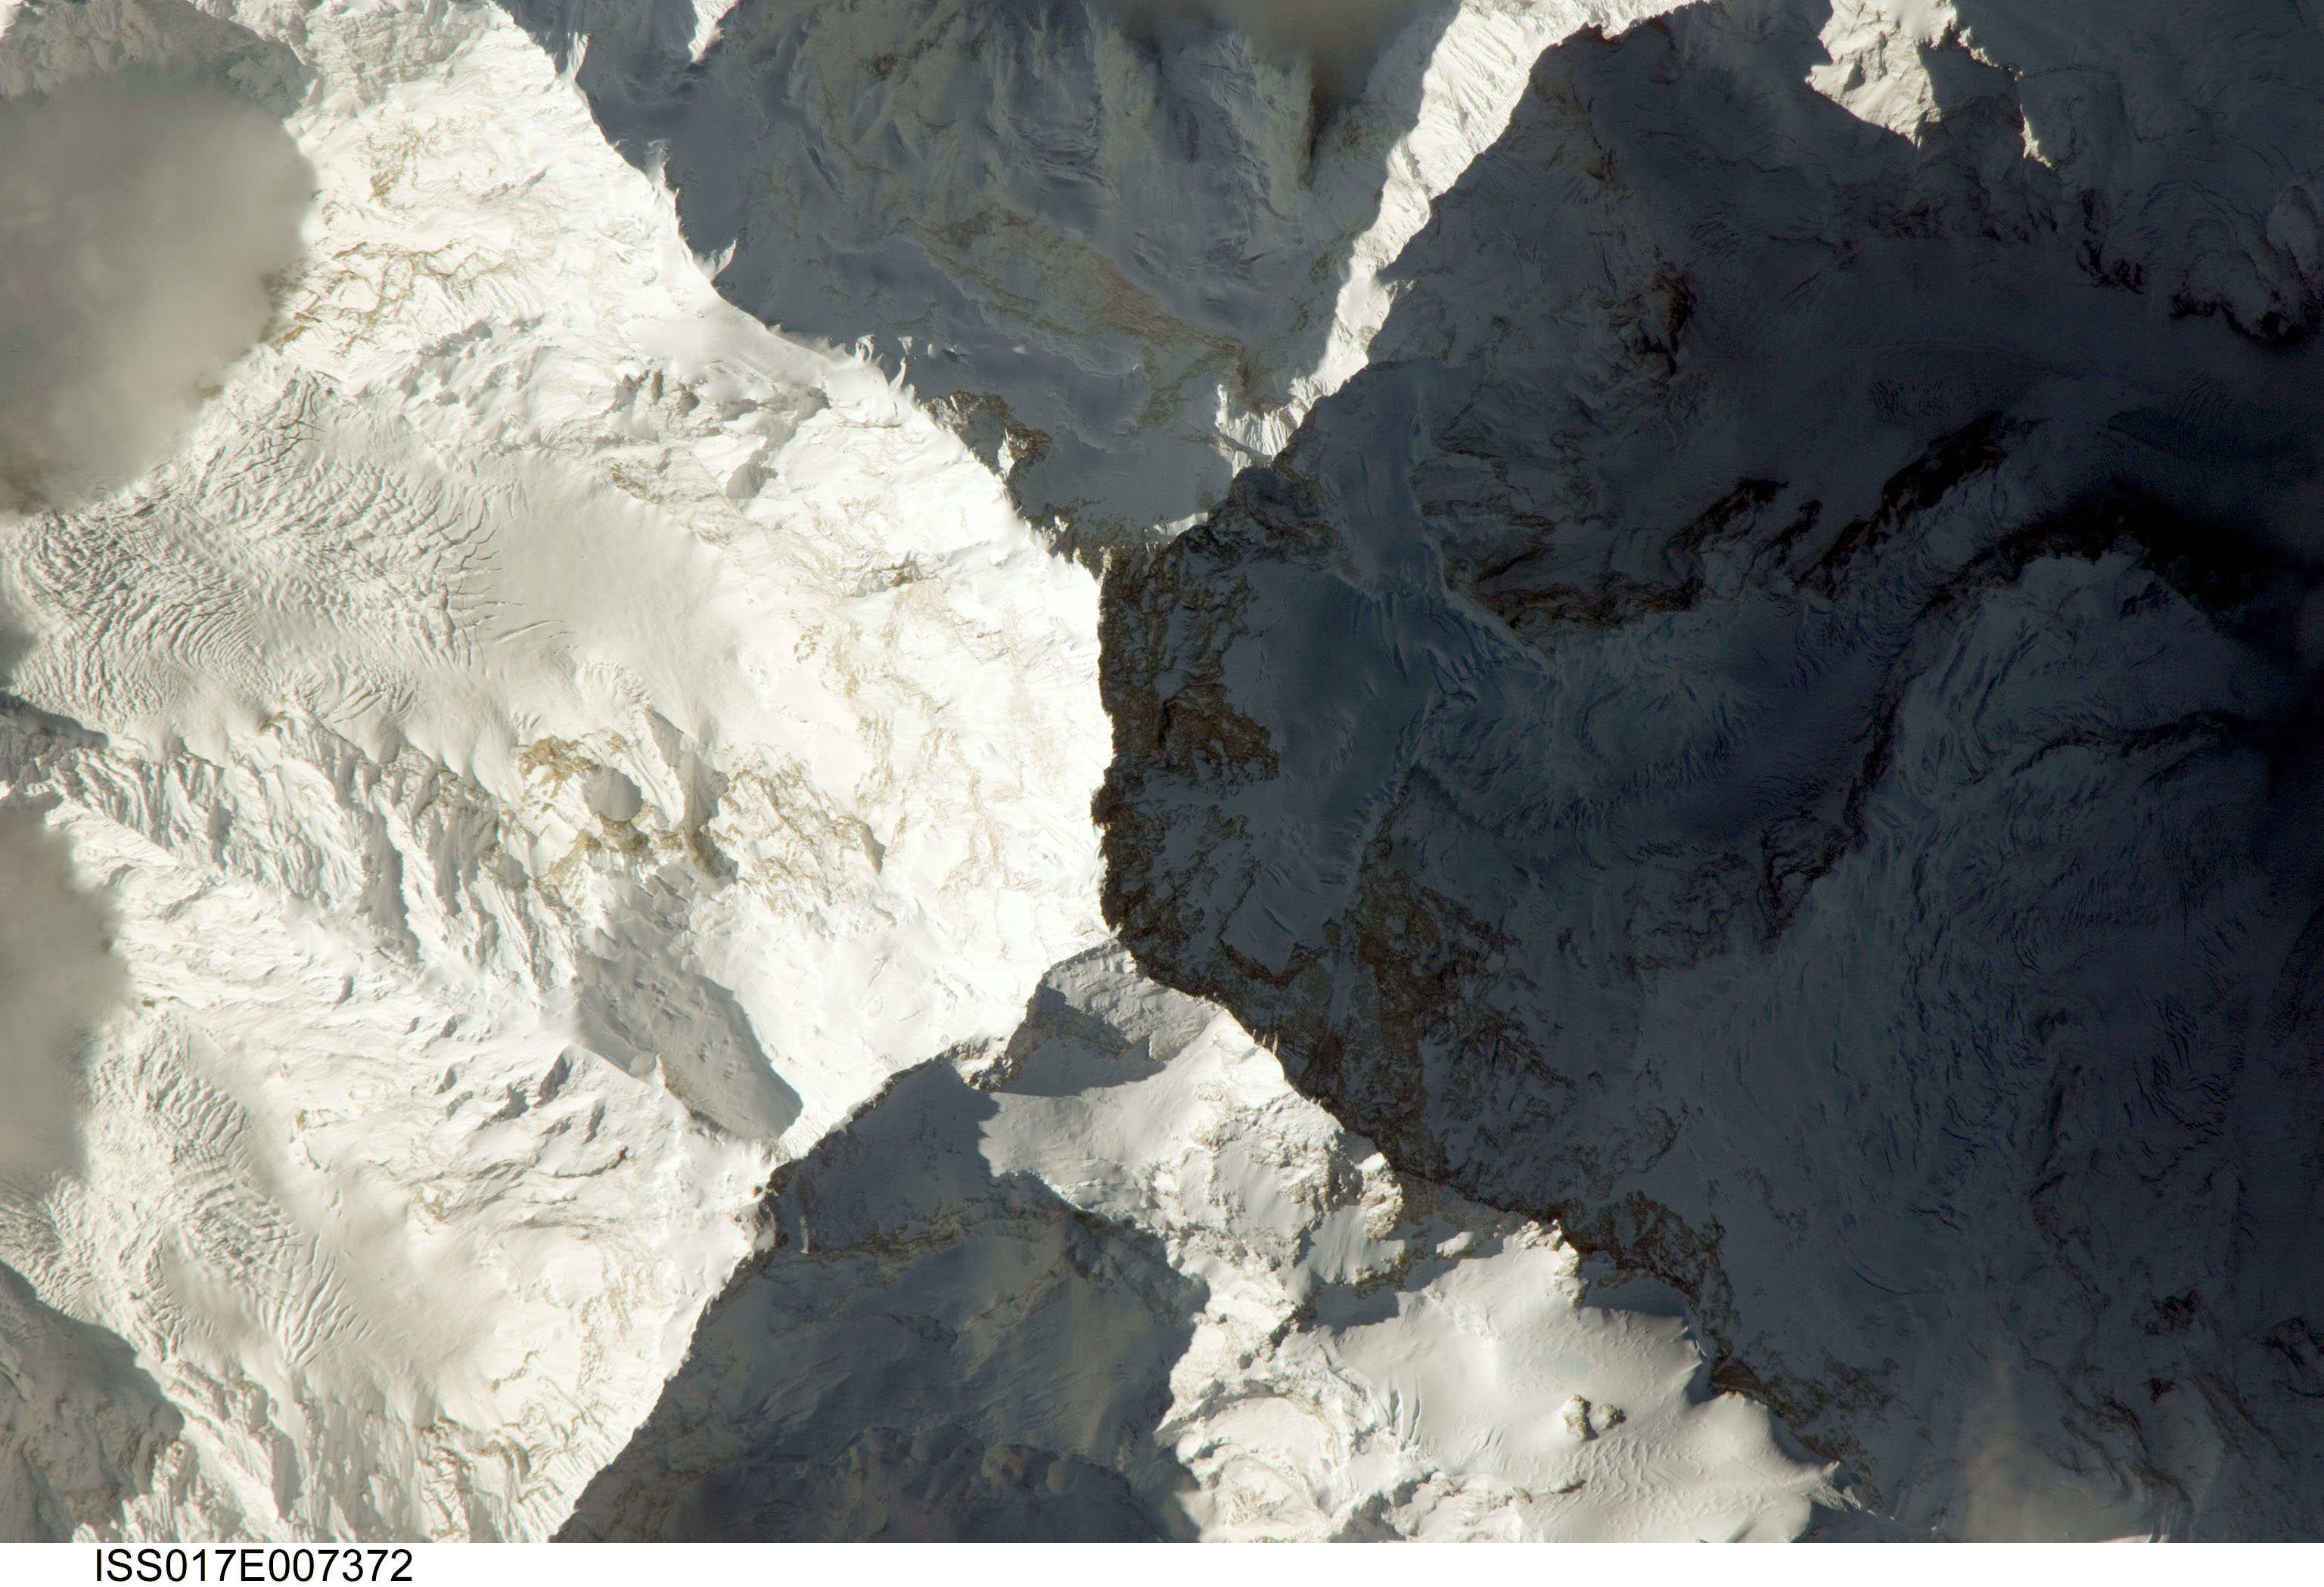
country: ASIA
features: HIMALAYA MTS., SNOWCAPPED PK.
